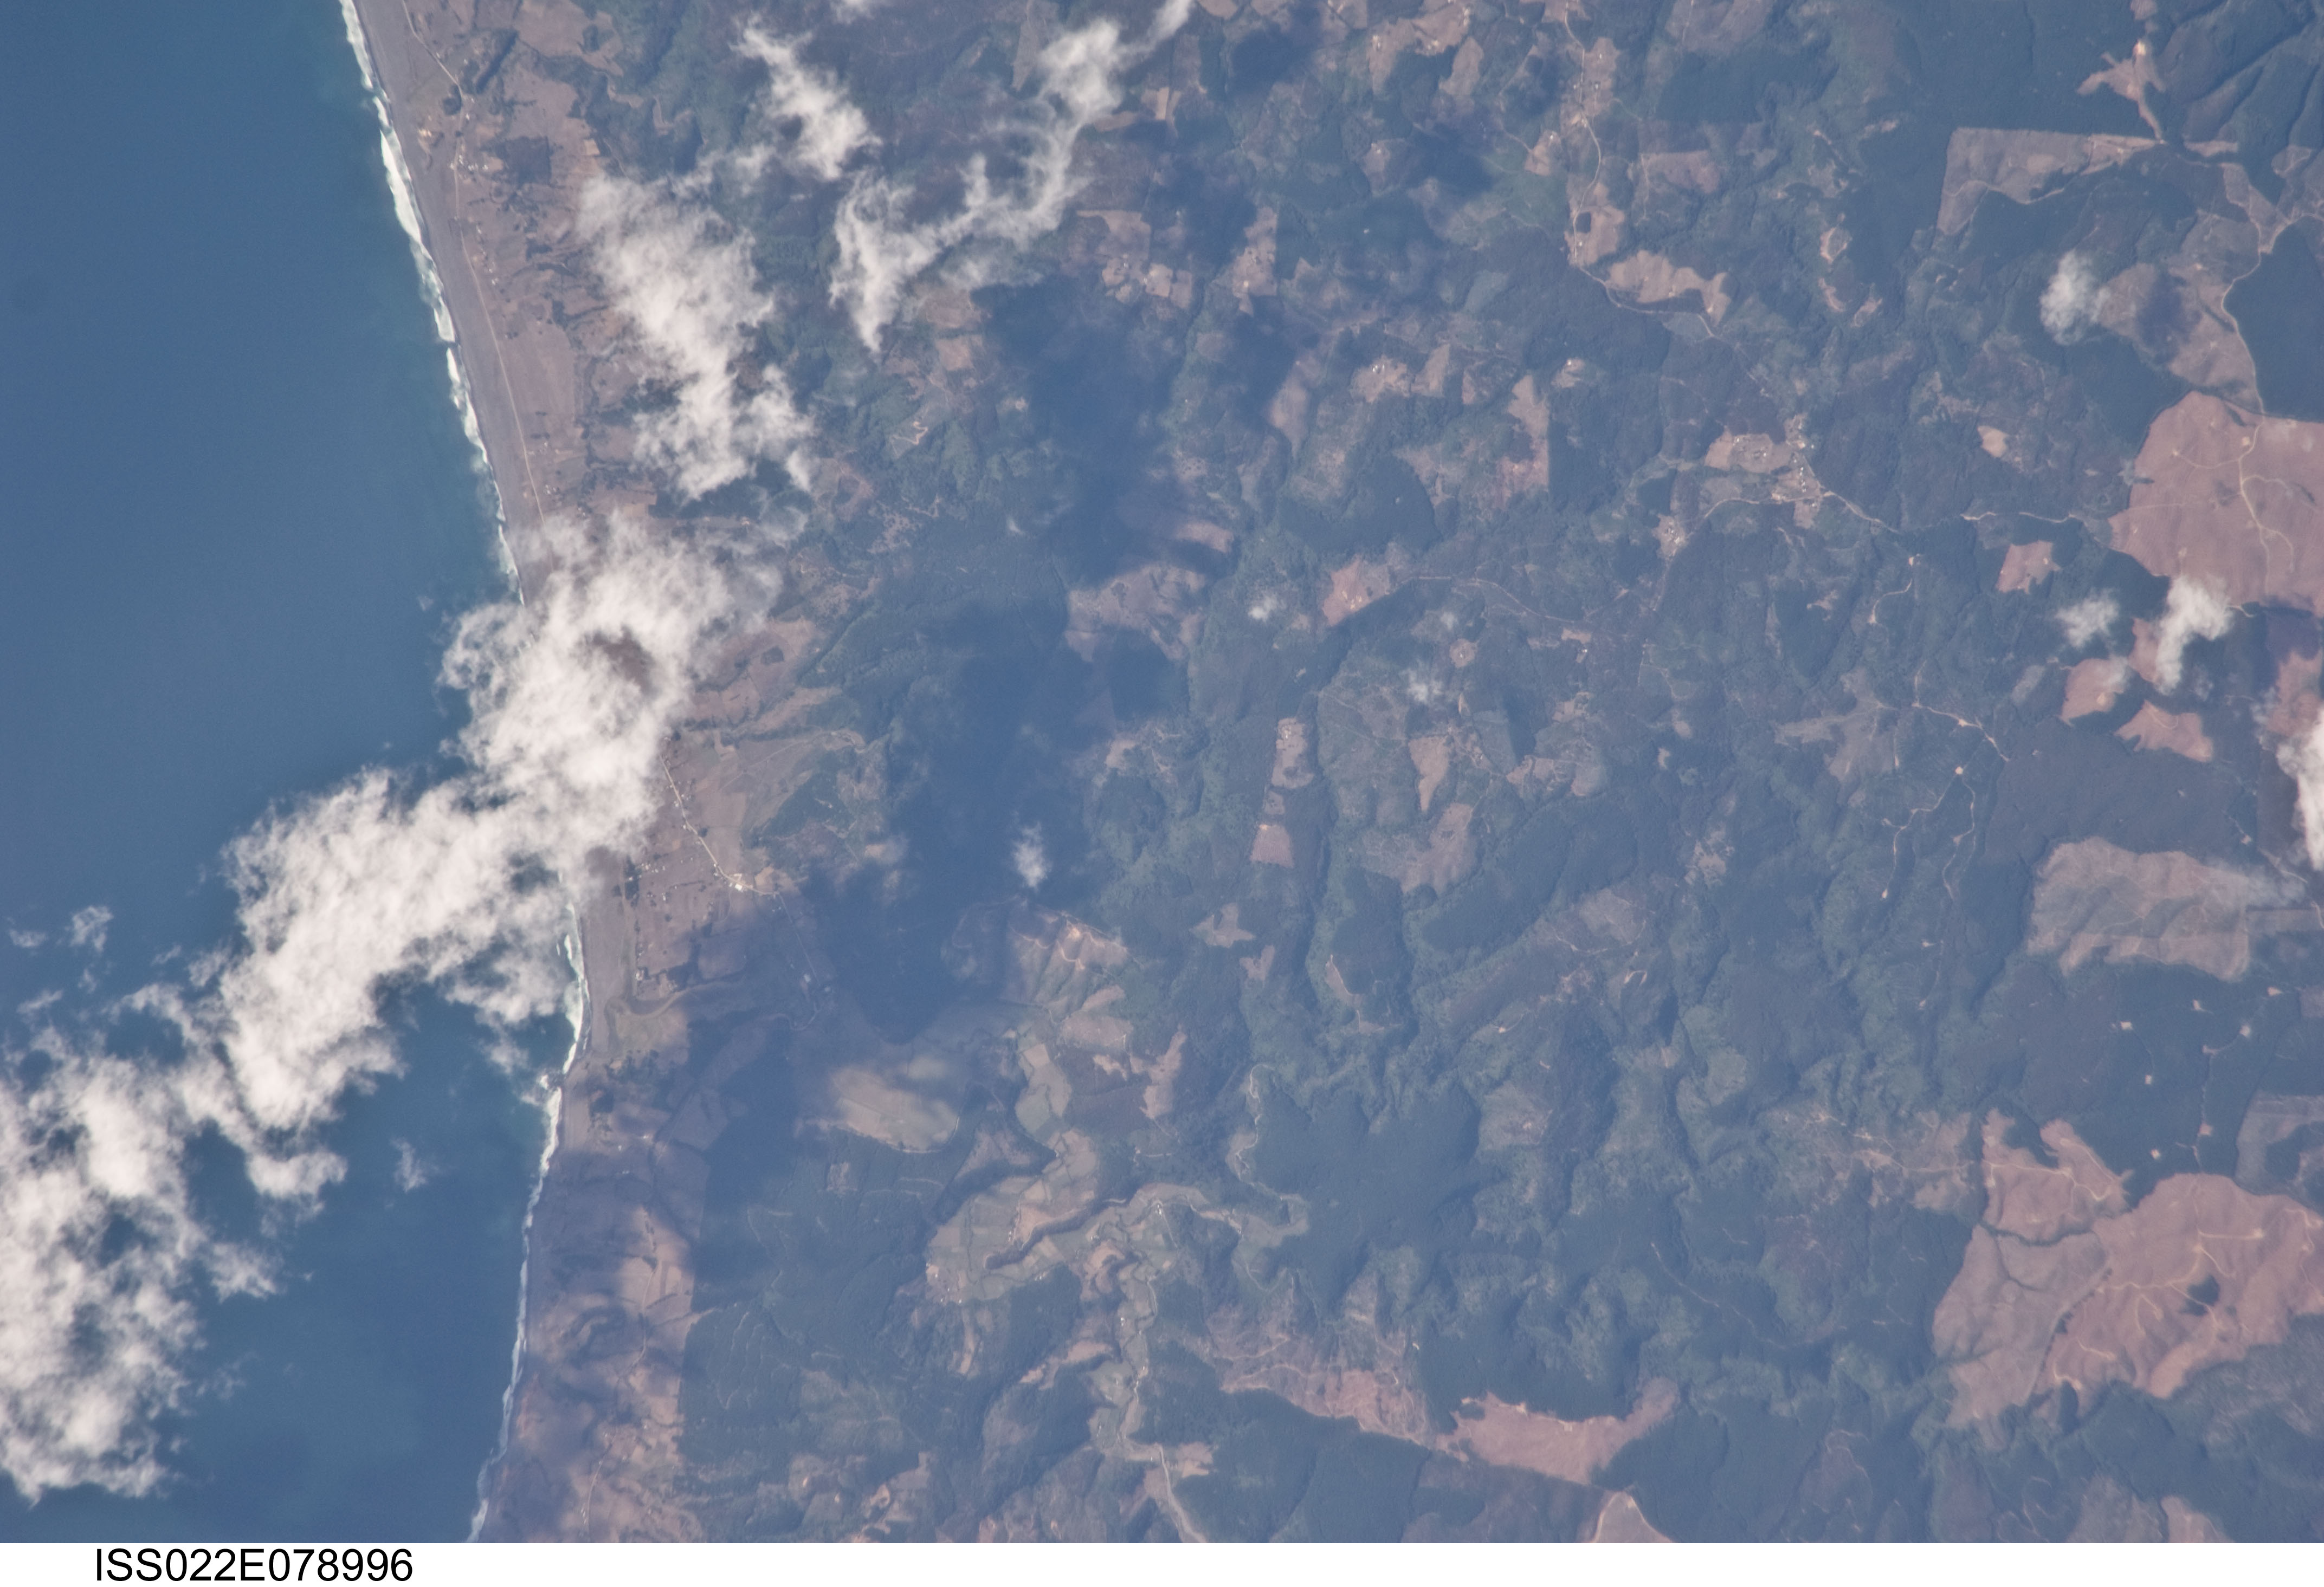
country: CHILE
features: TRES ESQUINAS AREA, COASTLINE, FOREST
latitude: -36.3
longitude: -72.8
